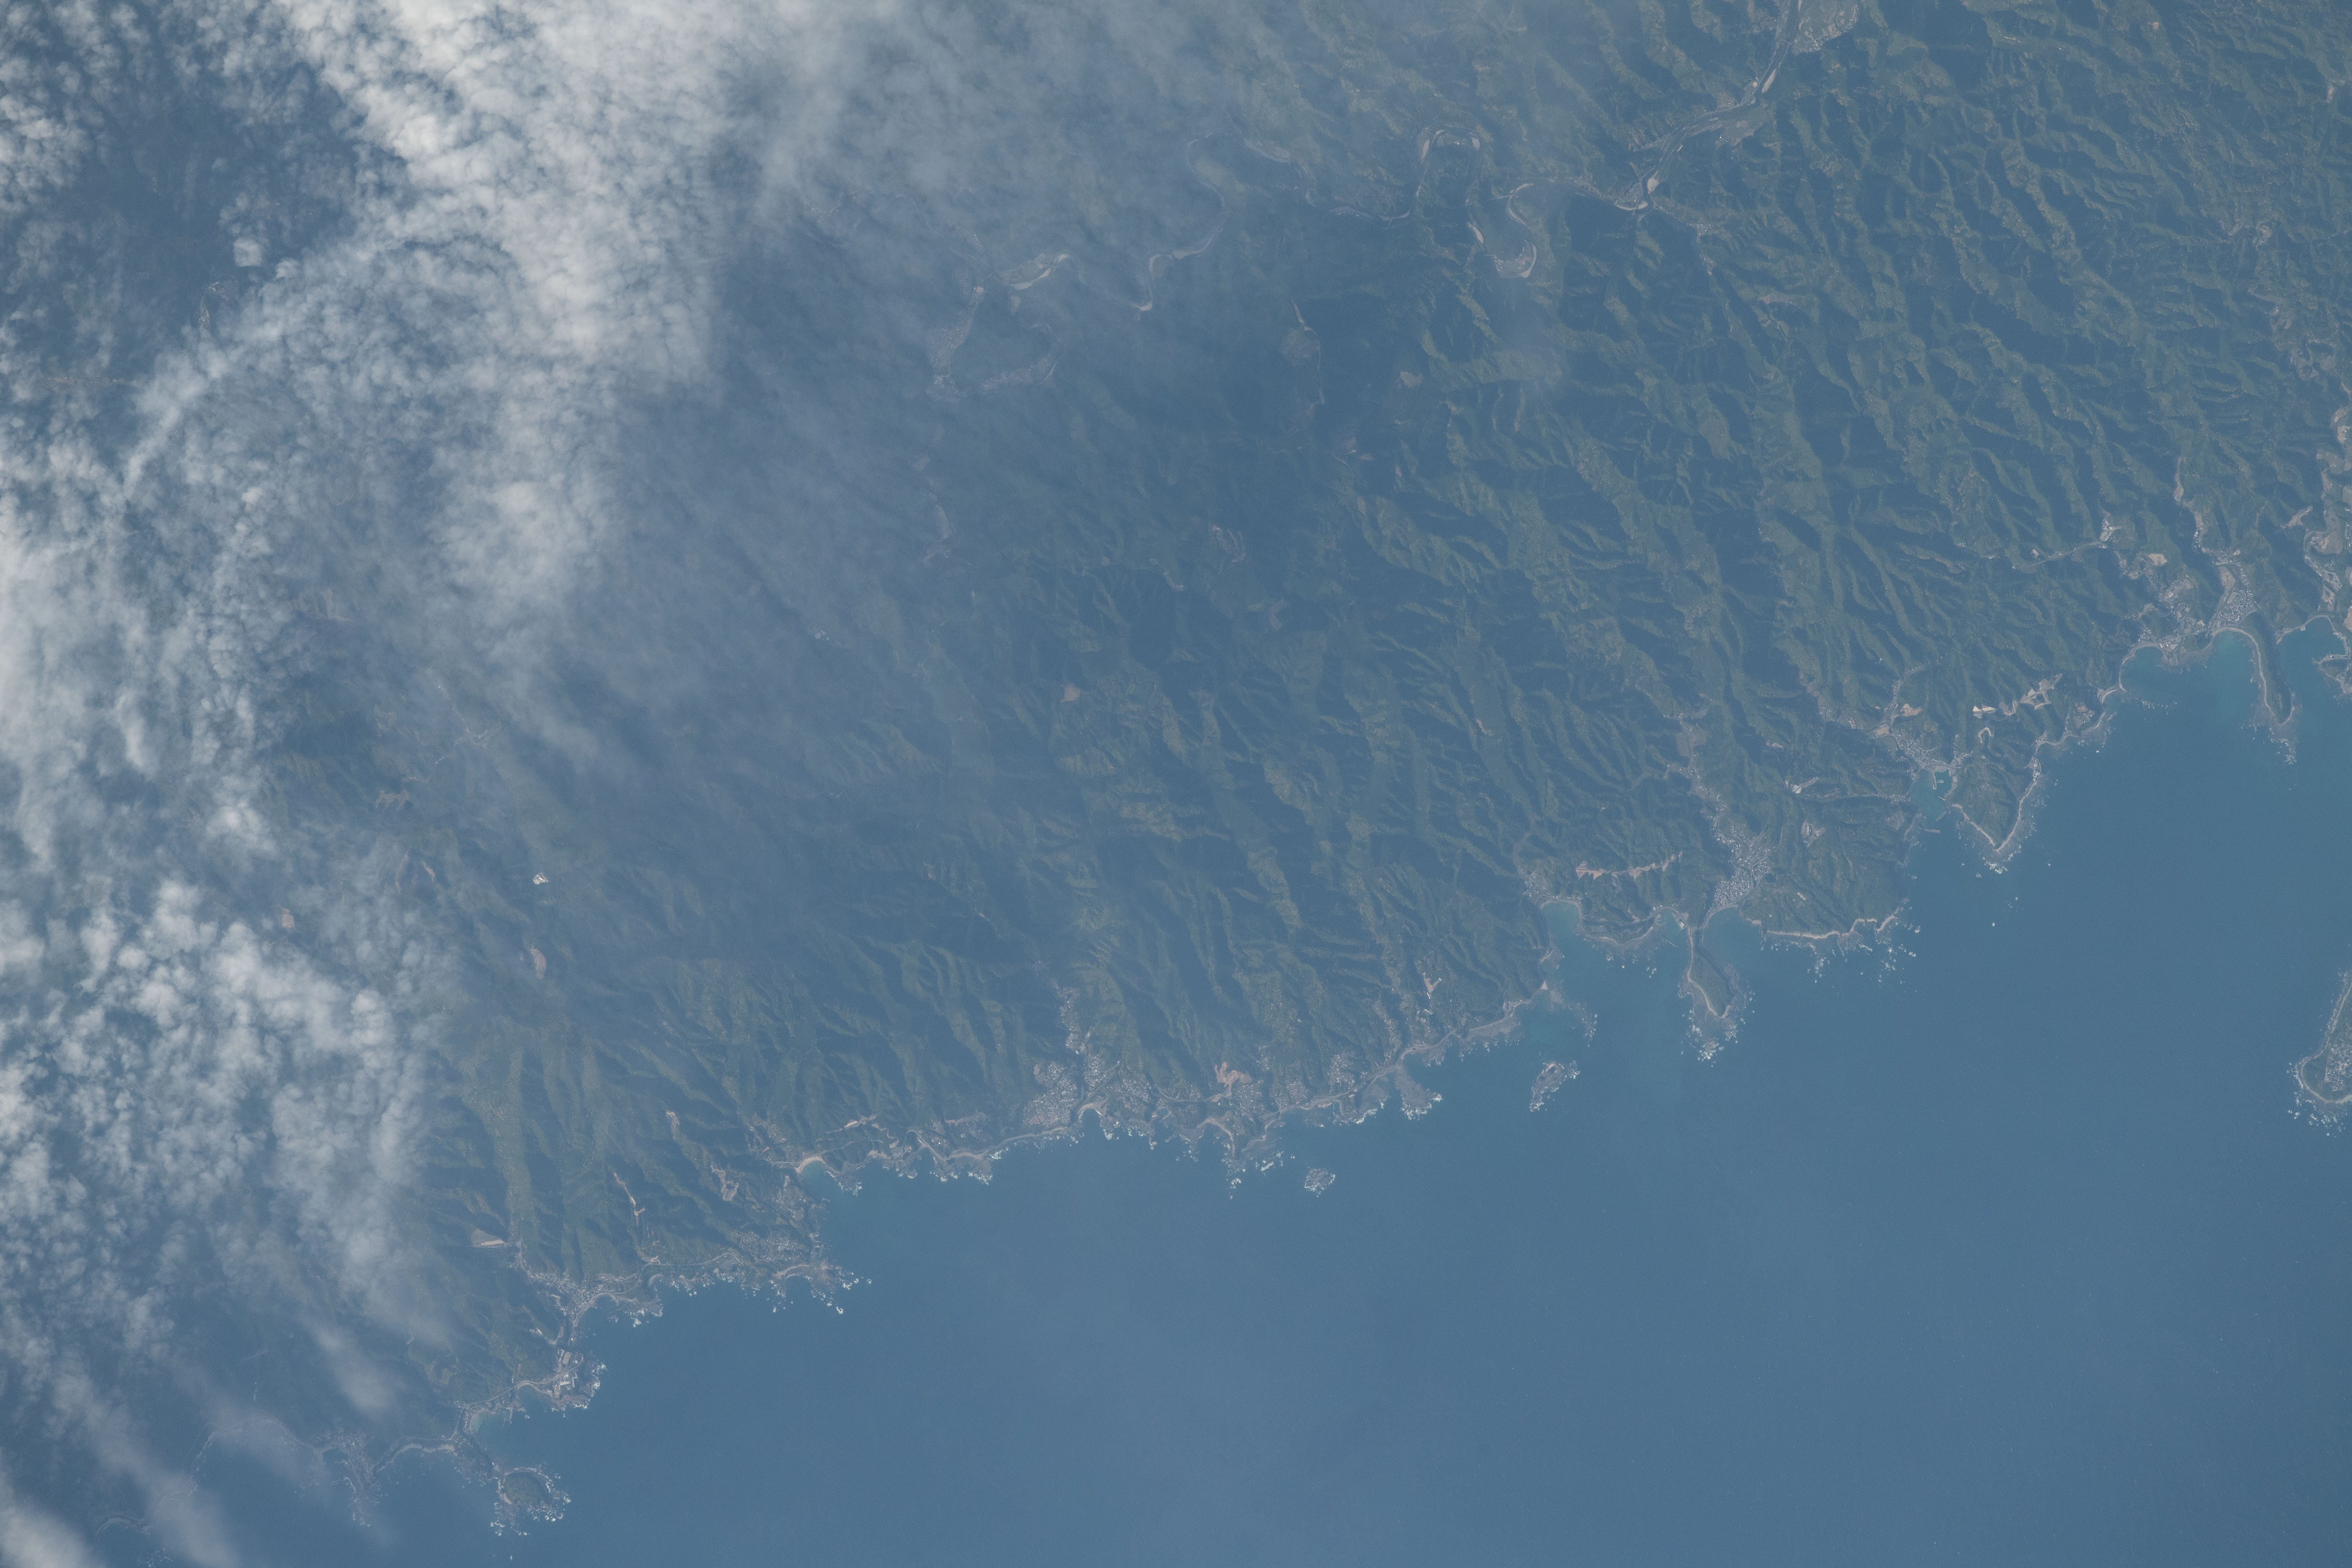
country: JAPAN
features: KUSHIMOTO CITY
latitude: 33.5
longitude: 135.6
